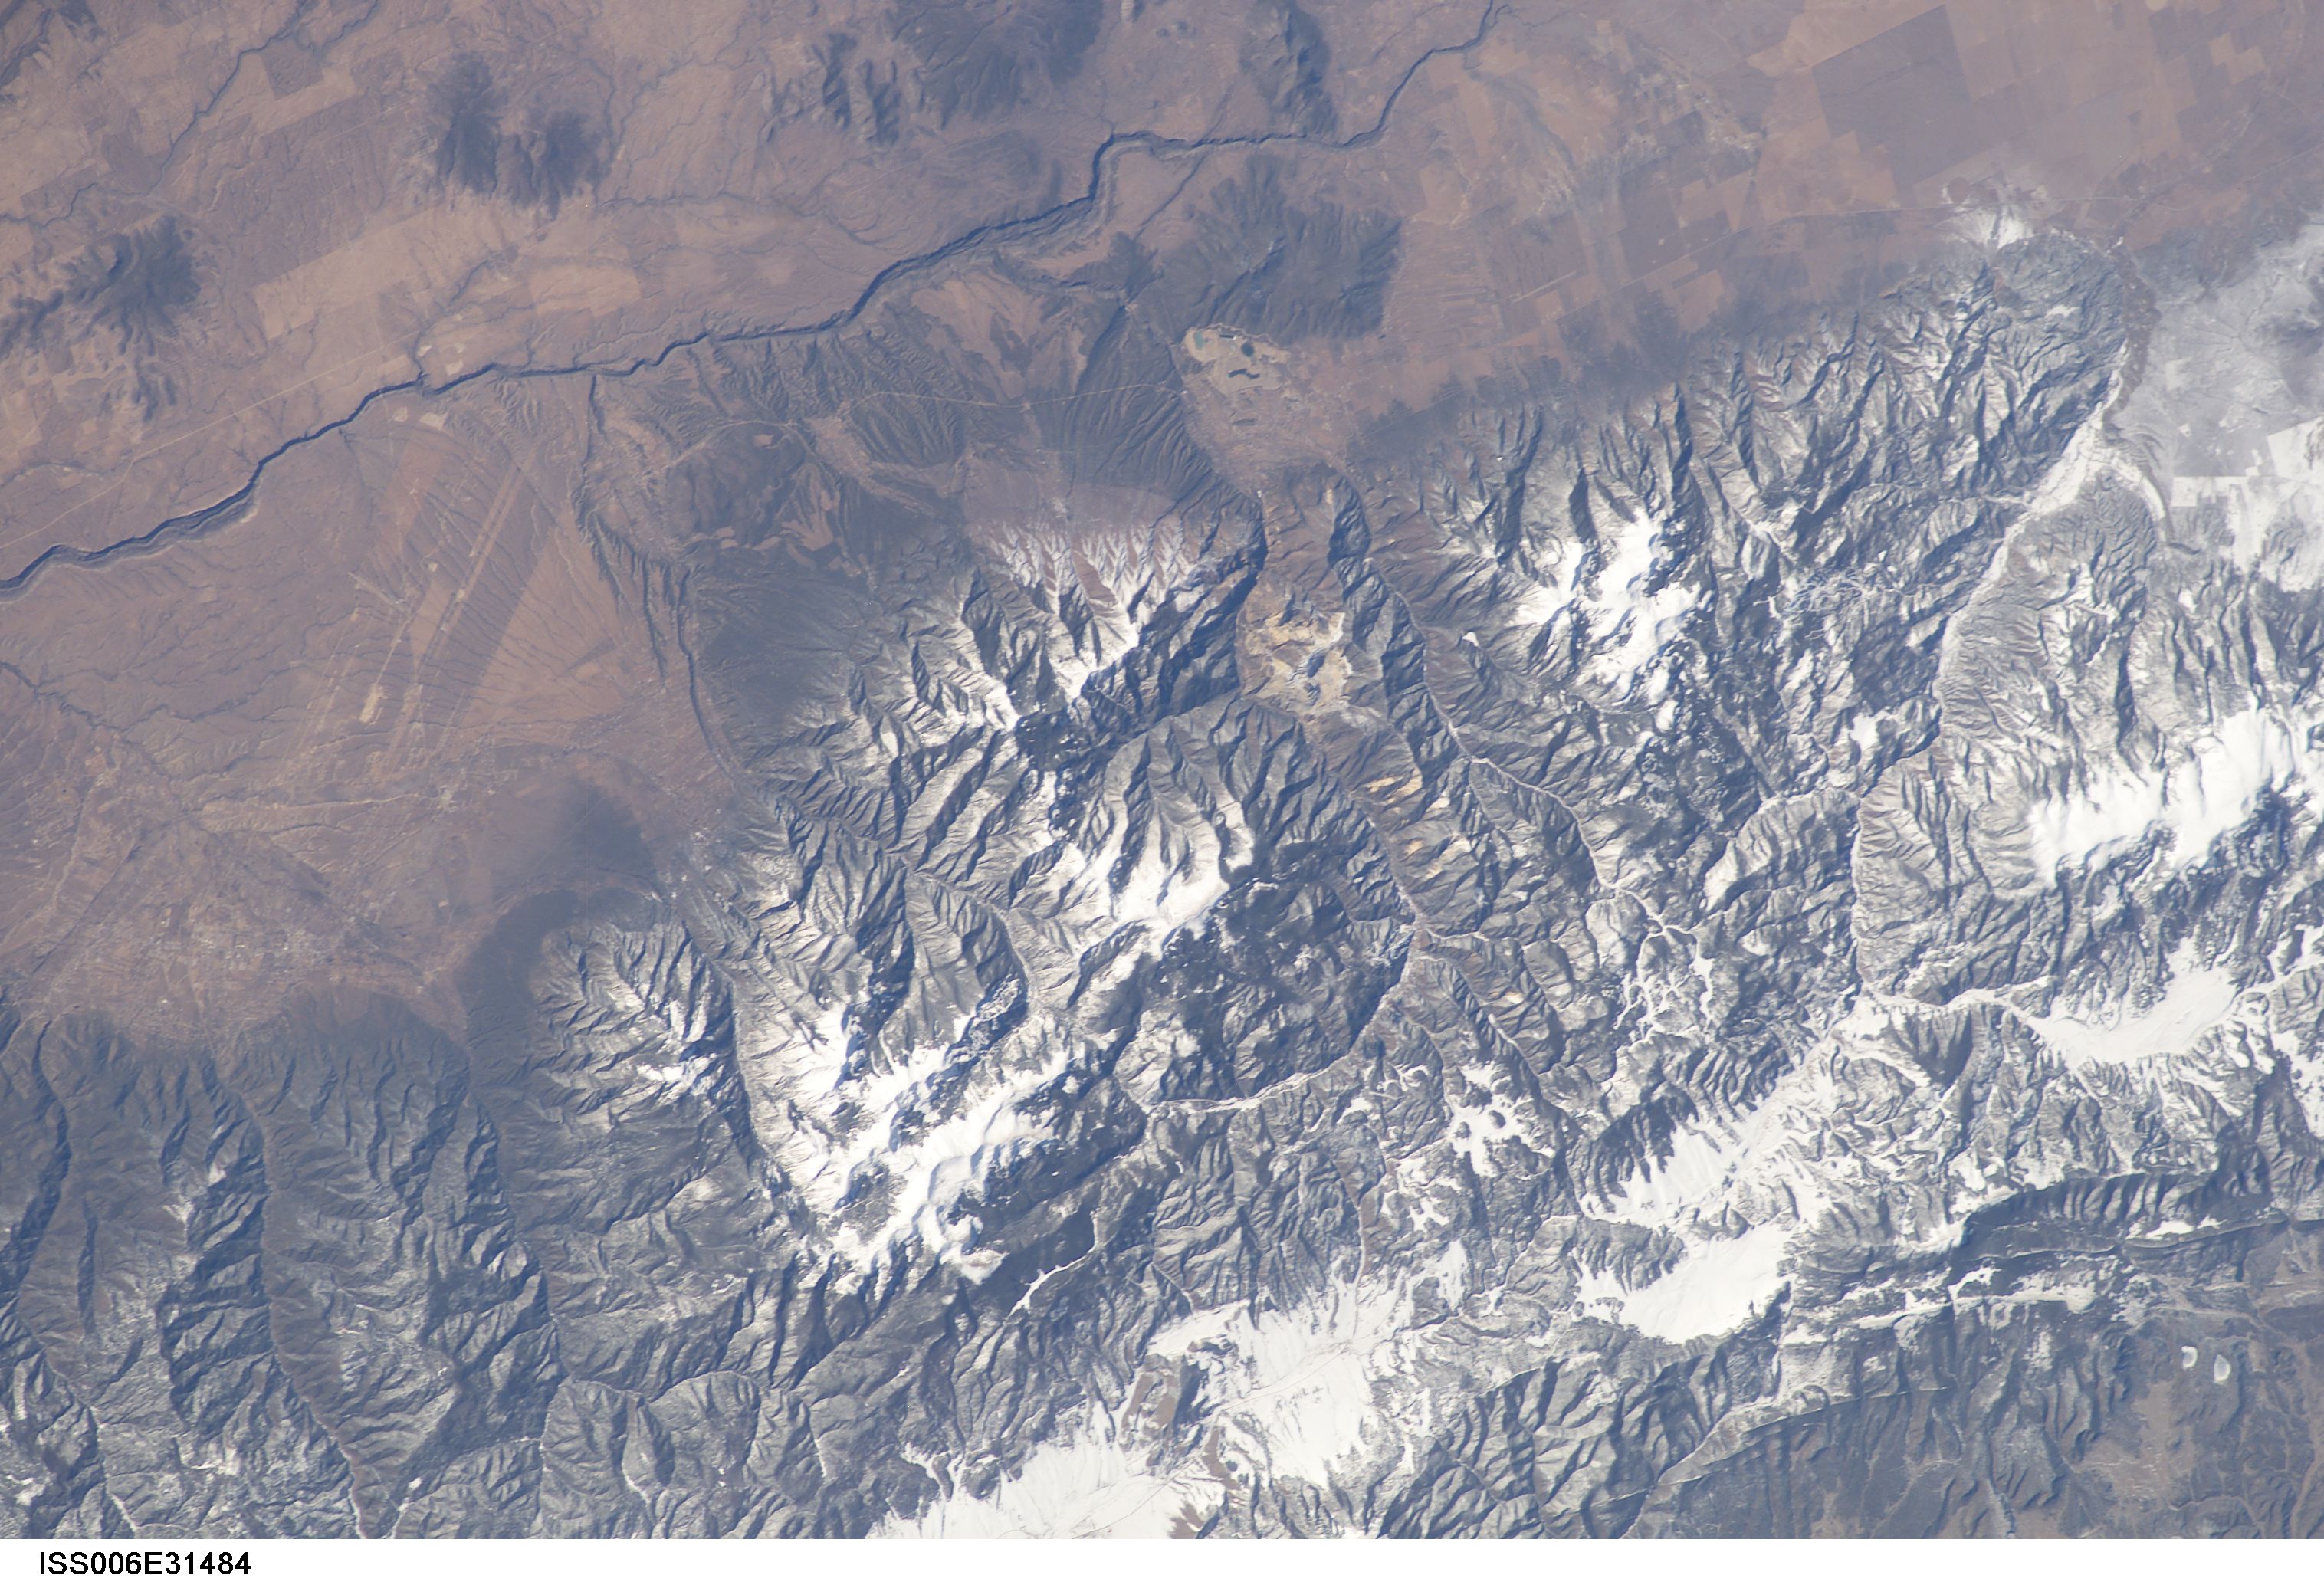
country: USA-NEW MEXICO
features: JEMEZ MOUNTAINS, RIO GRANDE
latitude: 36.5
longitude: -105.5
